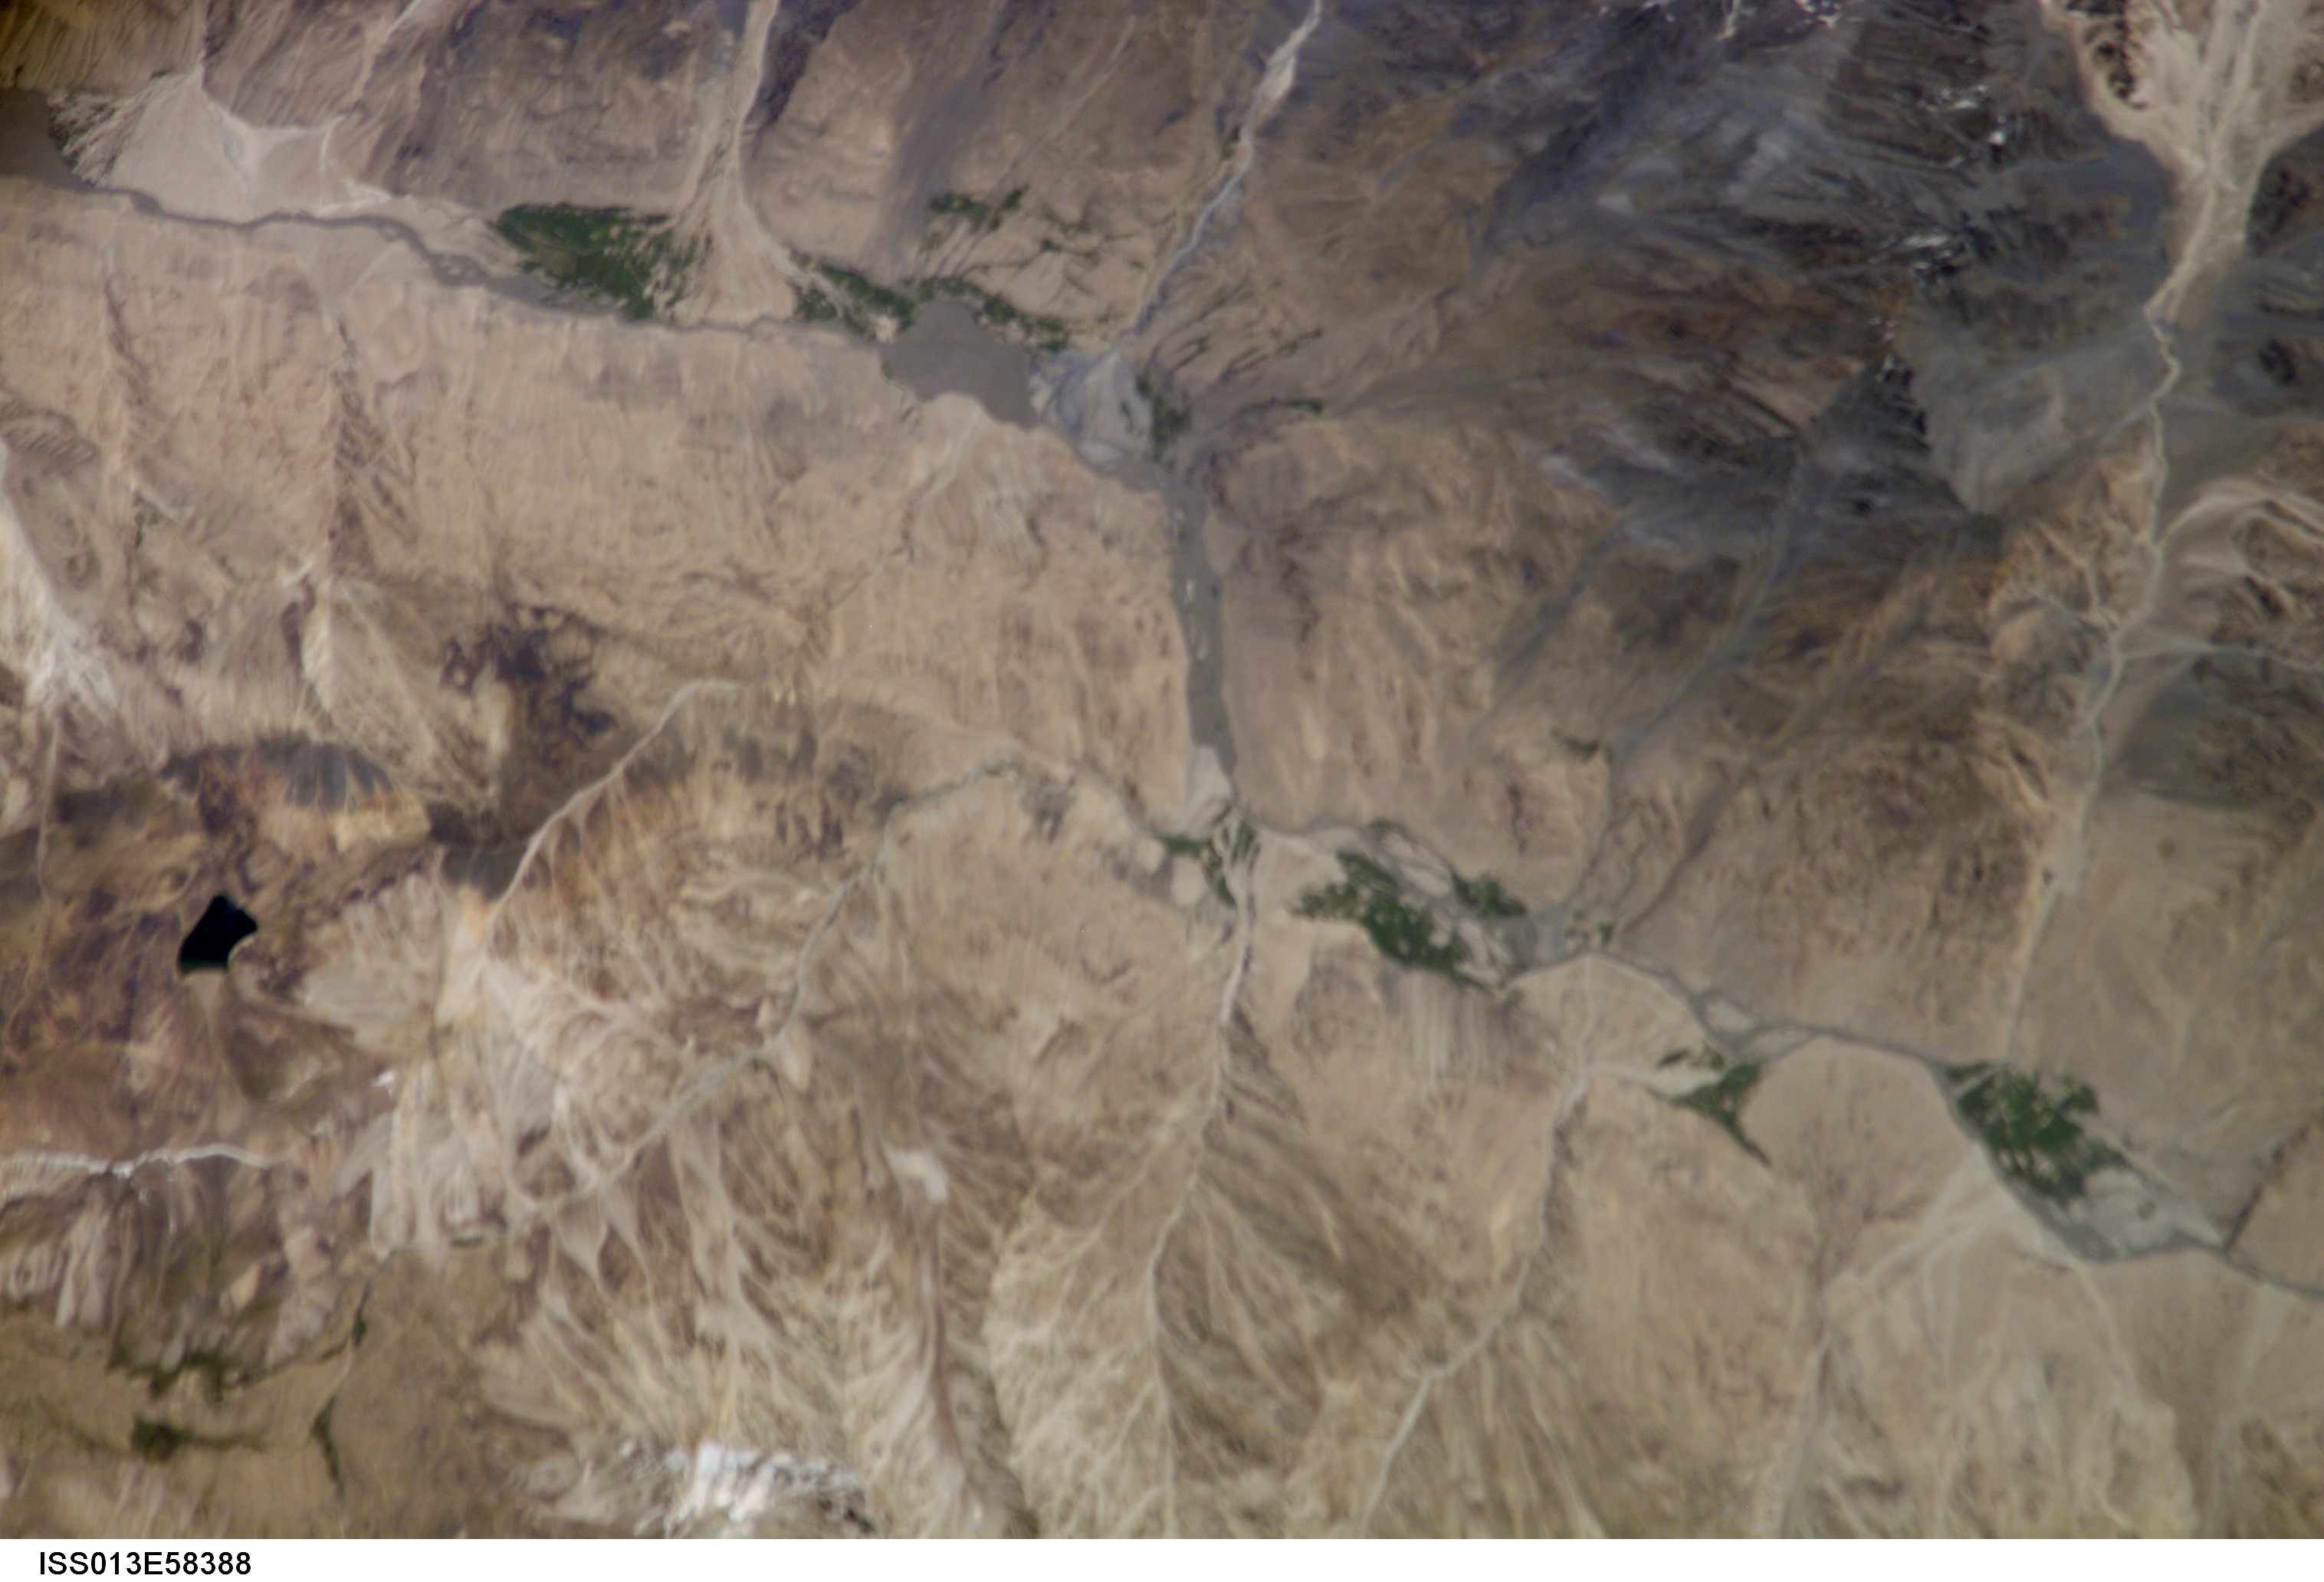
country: AFGHANISTAN
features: OSKU RIVER, RAVINES
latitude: 37.0
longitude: 72.9
